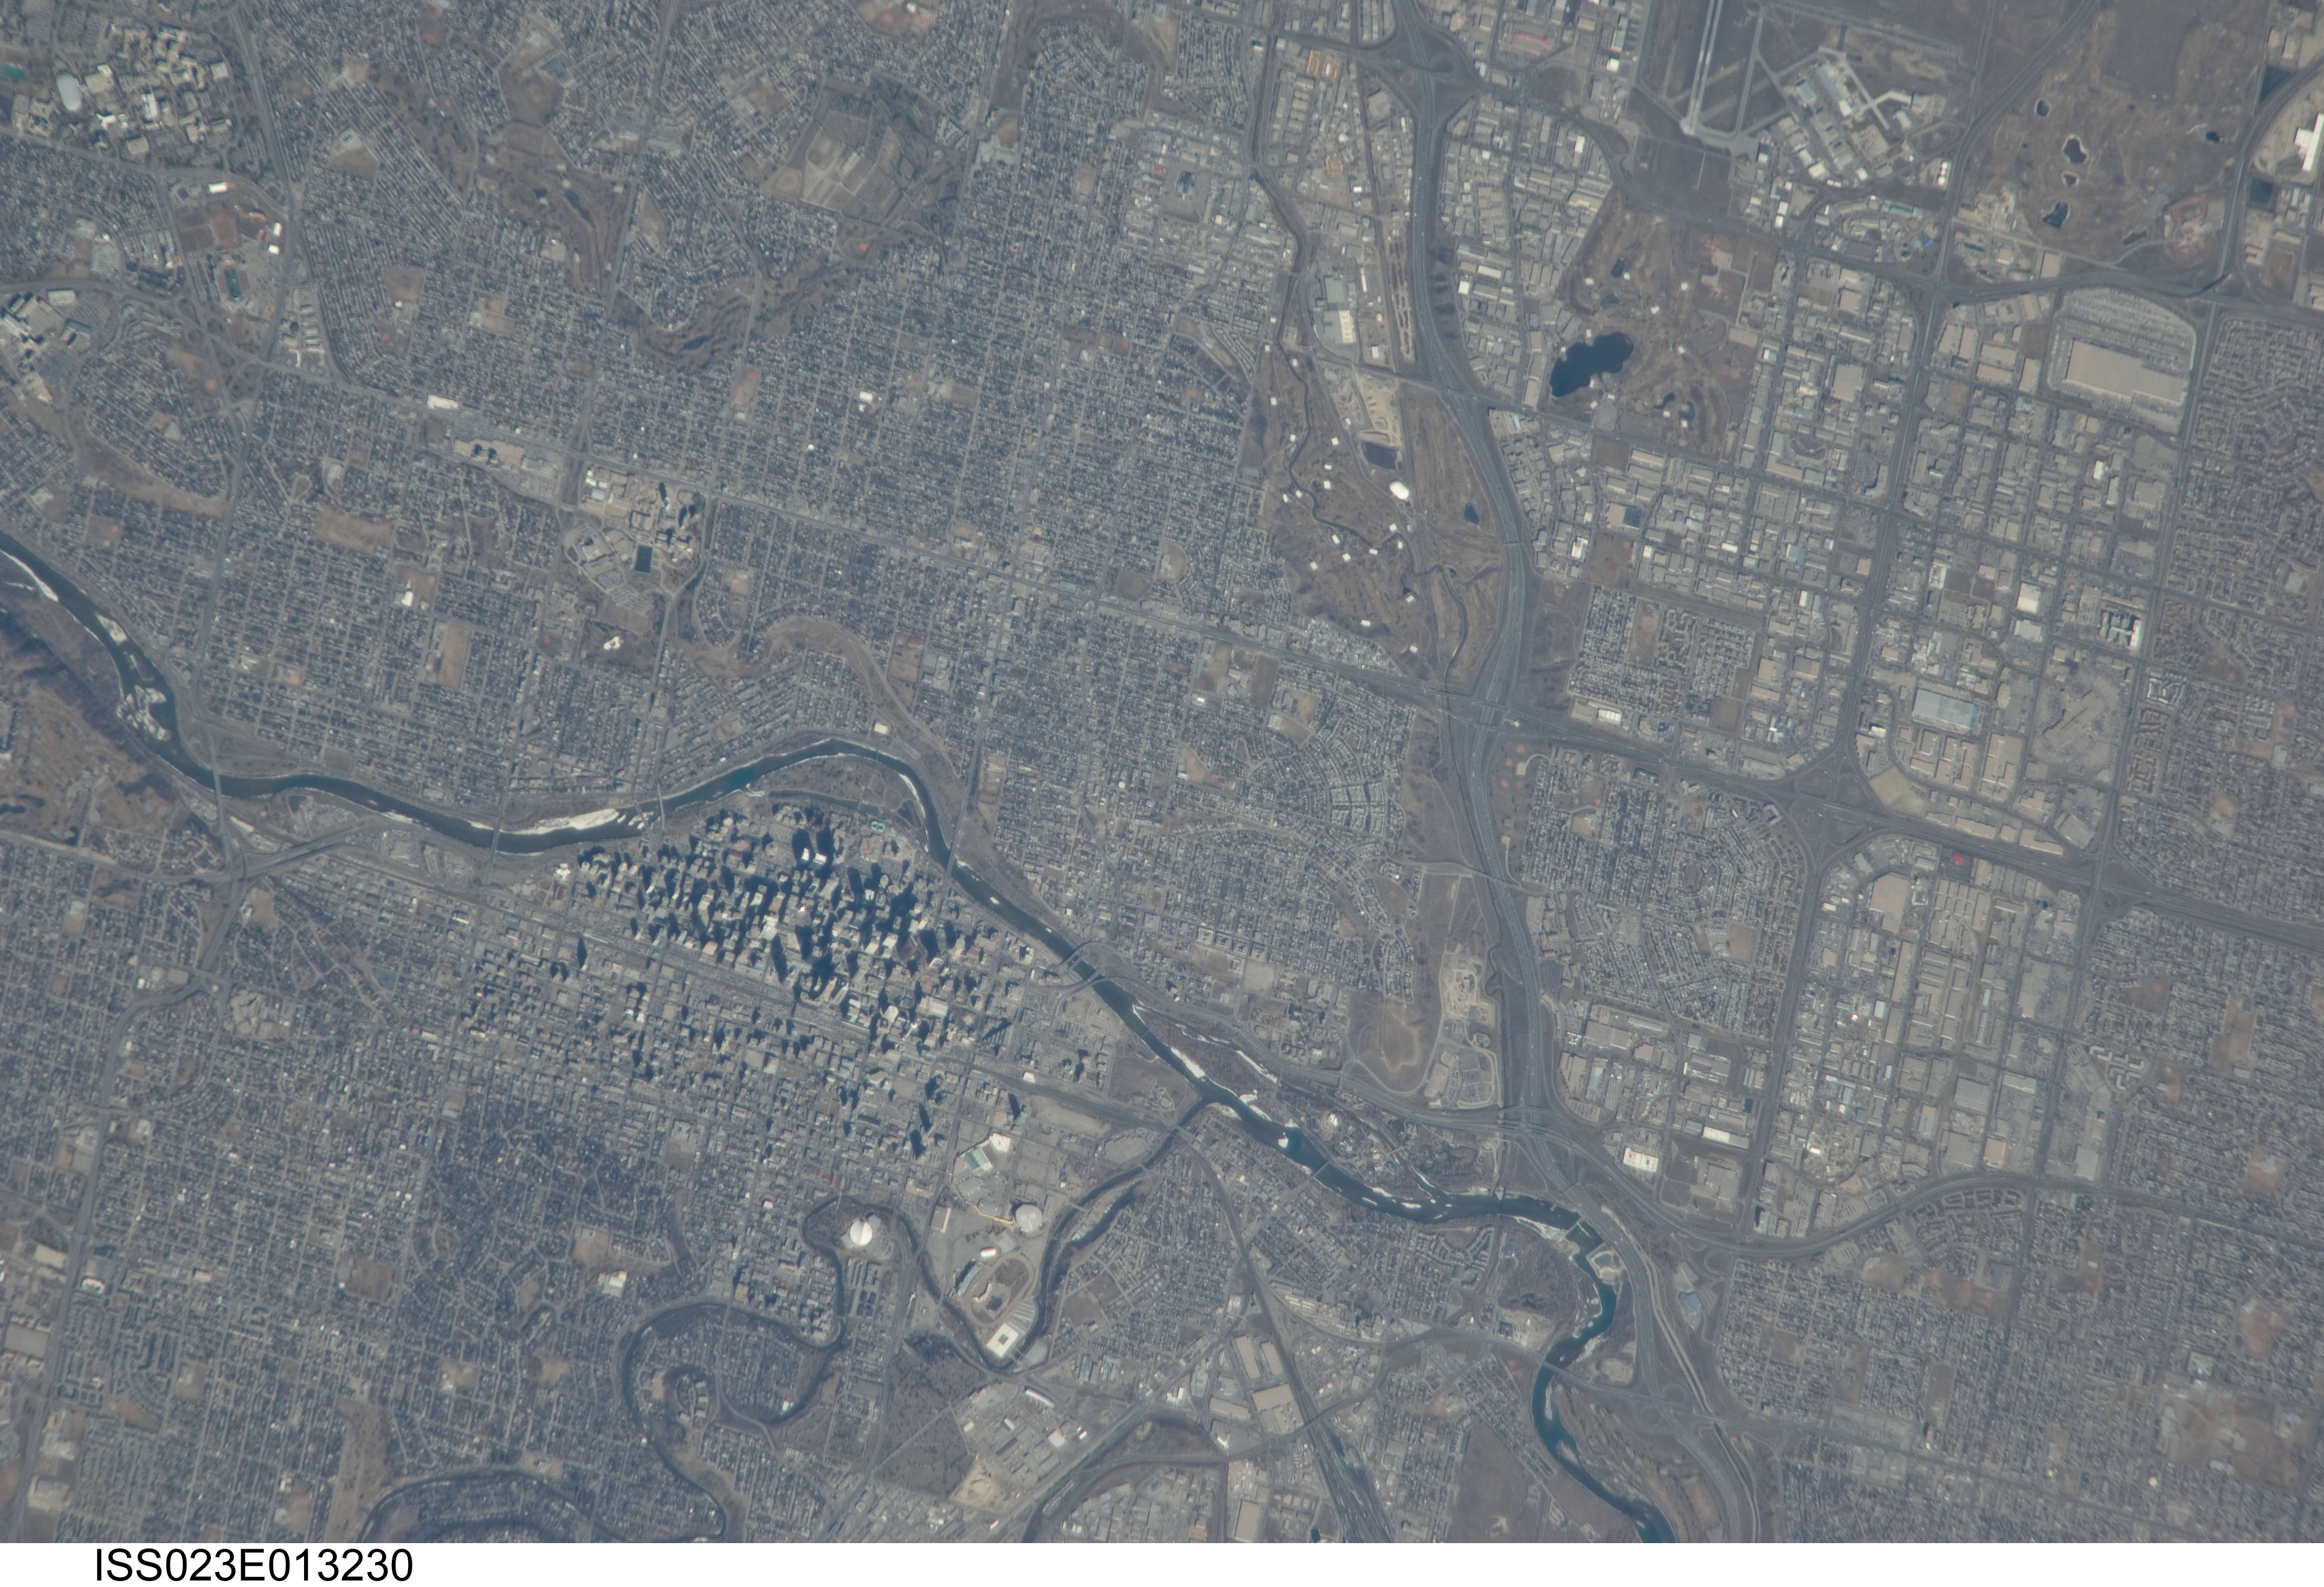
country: CANADA-A
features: CALGARY, BOW R., URBAN LAND COVER
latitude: 51.1
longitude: -114.1
